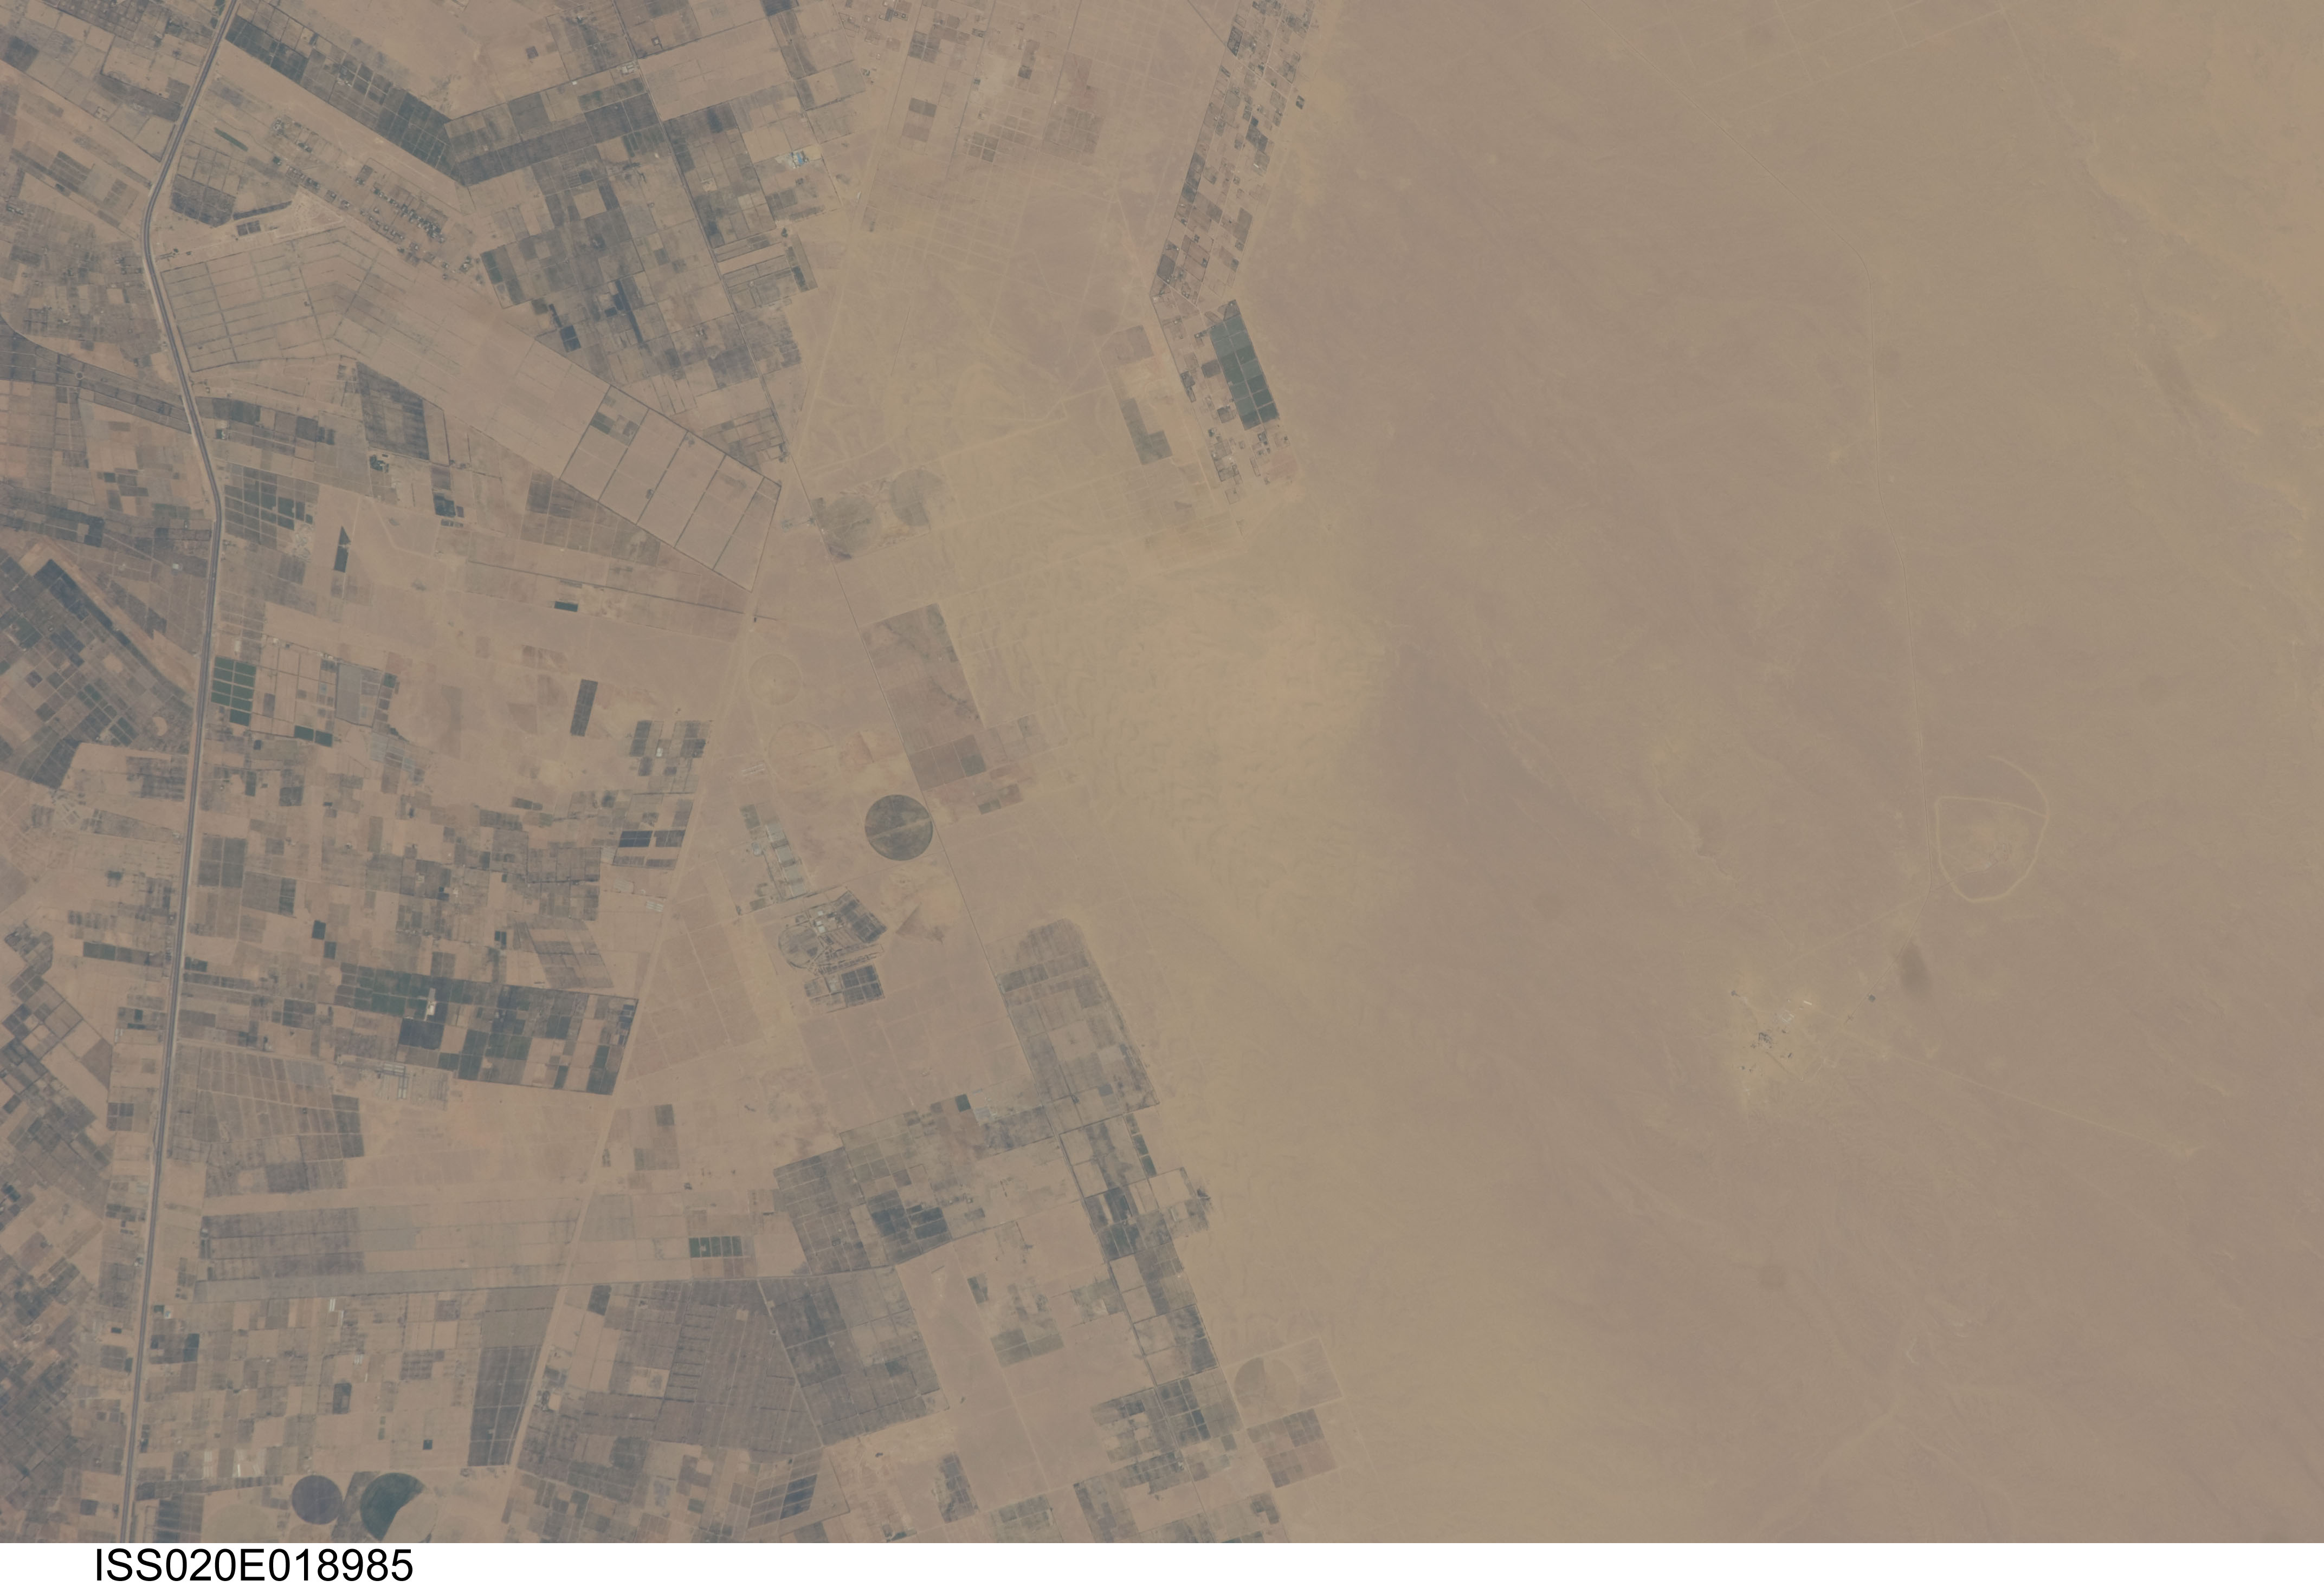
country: EGYPT
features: ROADWAY,EGYPT,FARM,DESERT
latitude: 30.2
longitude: 30.6
